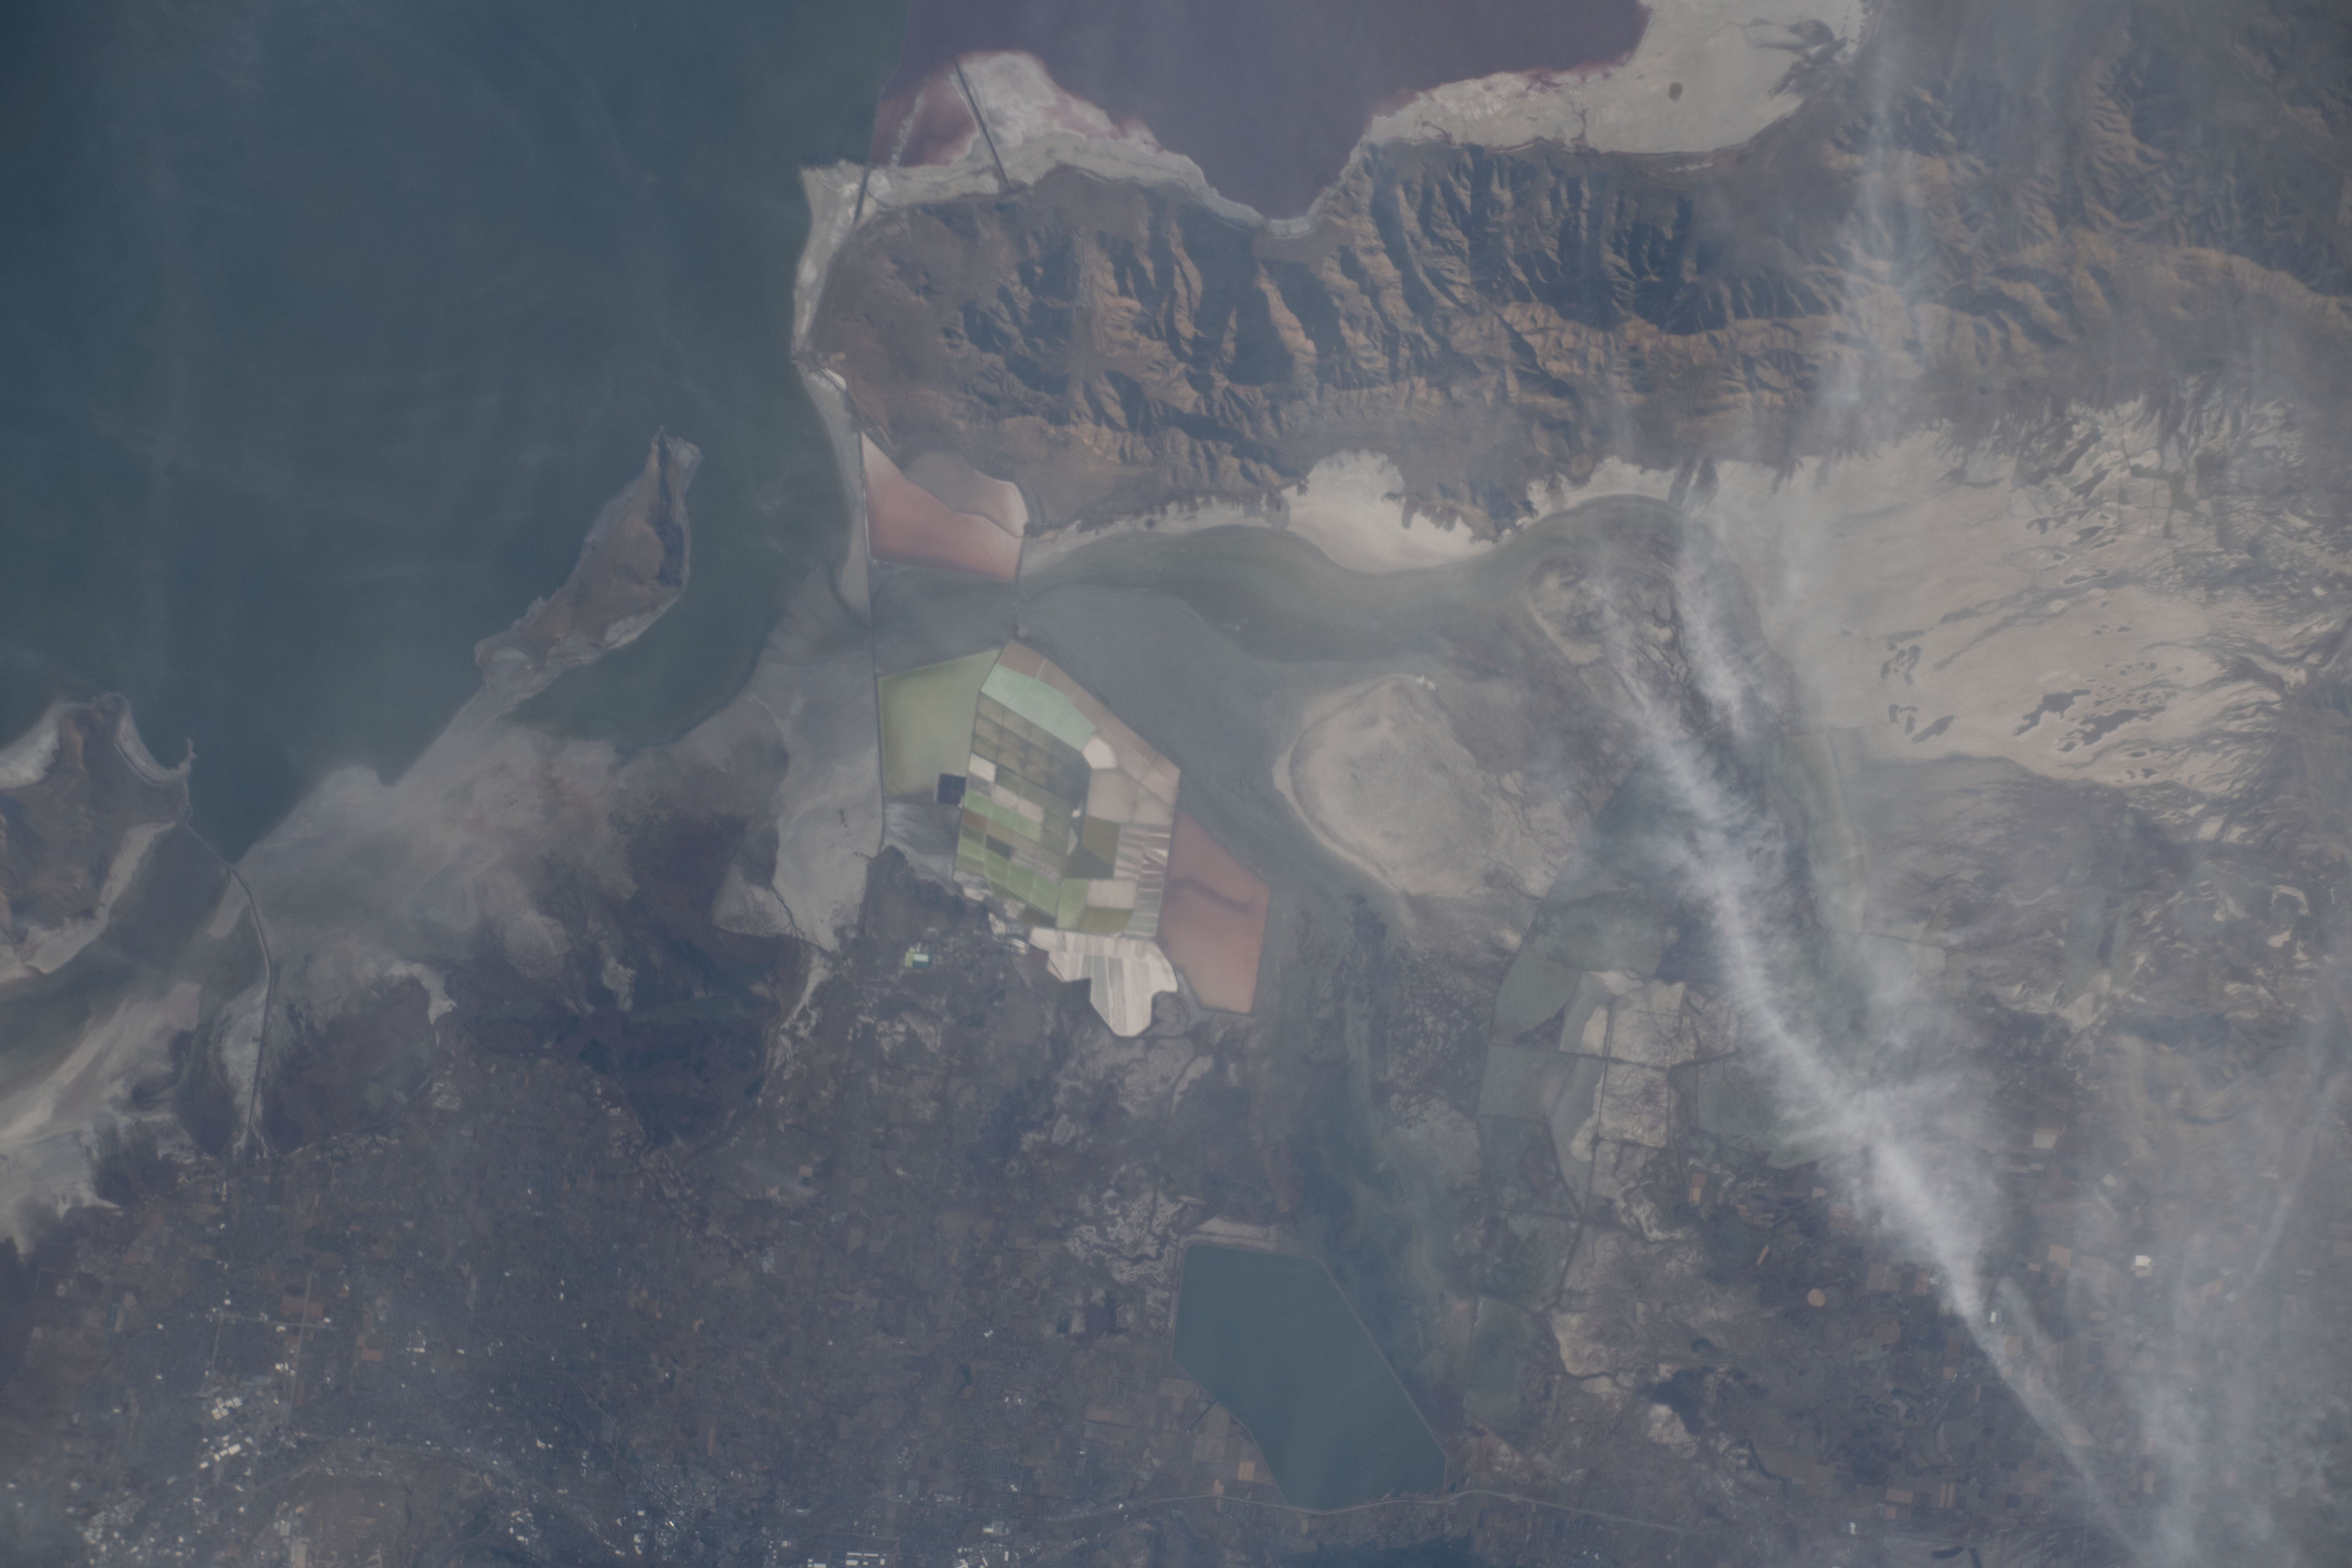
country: USA-UTAH
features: GREAT SALT LAKE, BOOTHE VALLEY HILL, LITTLE MOUNTAIN
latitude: 41.4
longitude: -112.3
